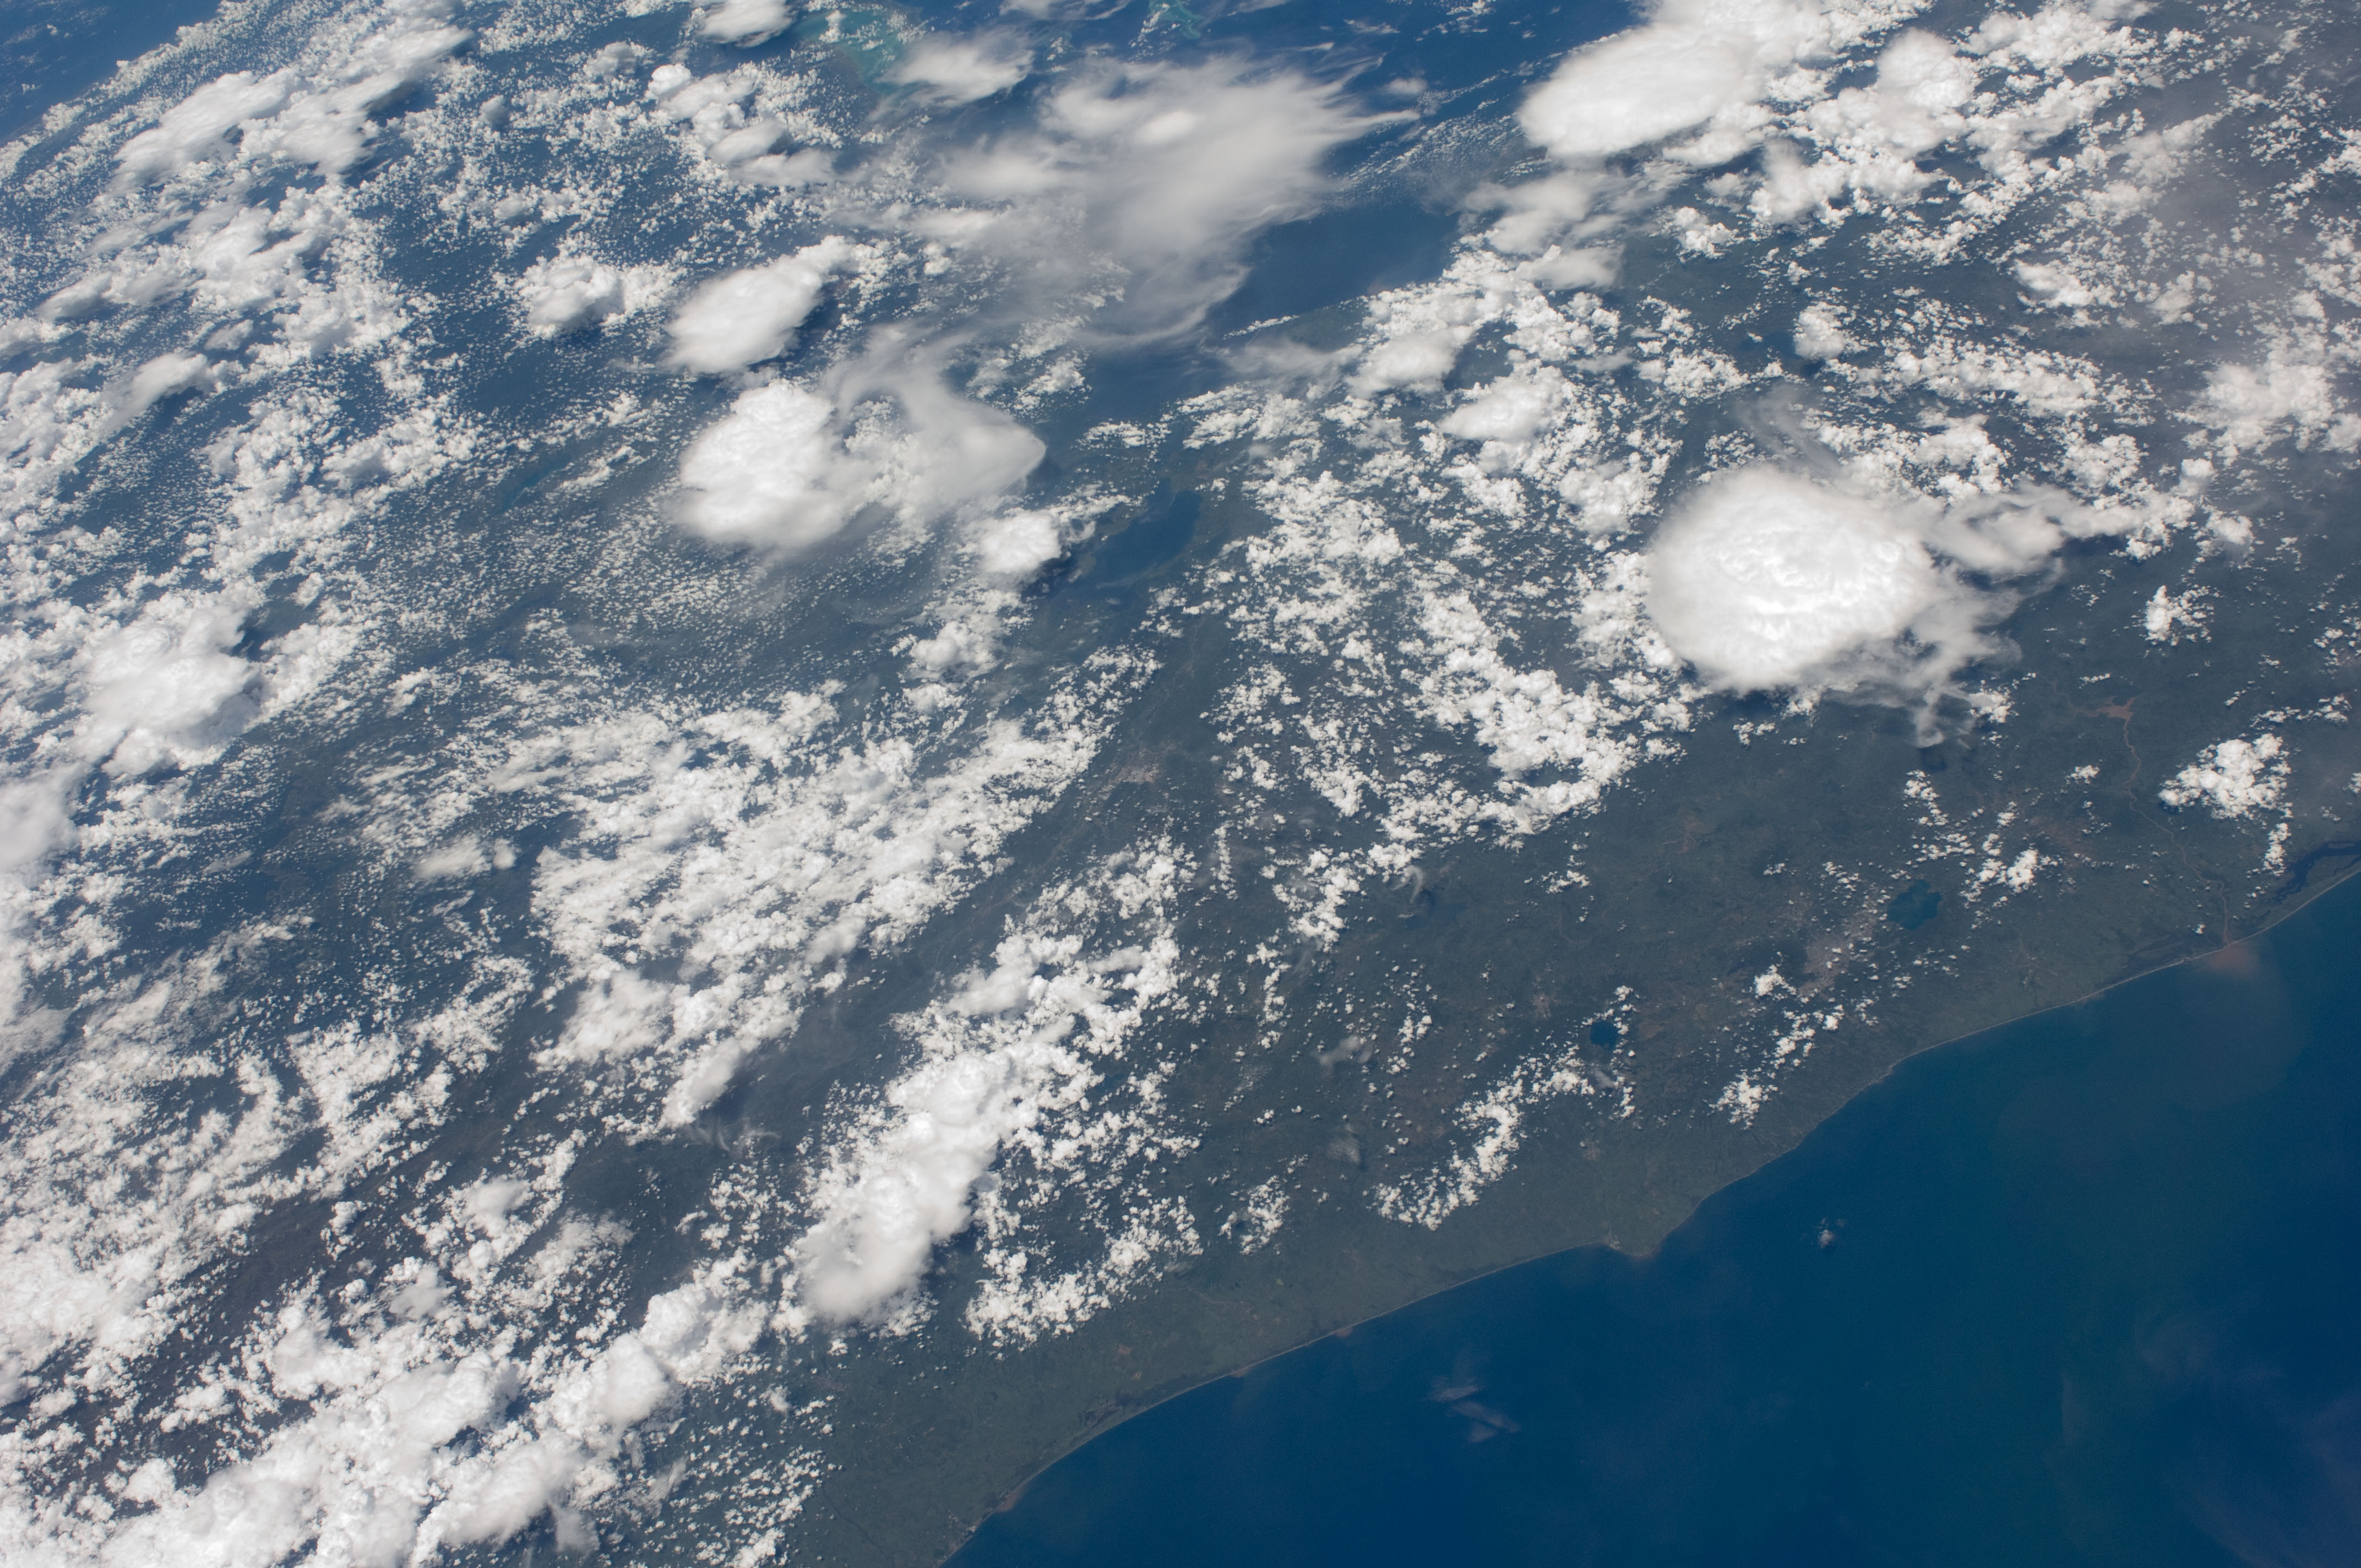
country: GUATEMALA
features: G. OF MEXICO, SEDIMENT, THUNDERSTORMS, L. IZABAL
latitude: 15.0
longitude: -89.5
